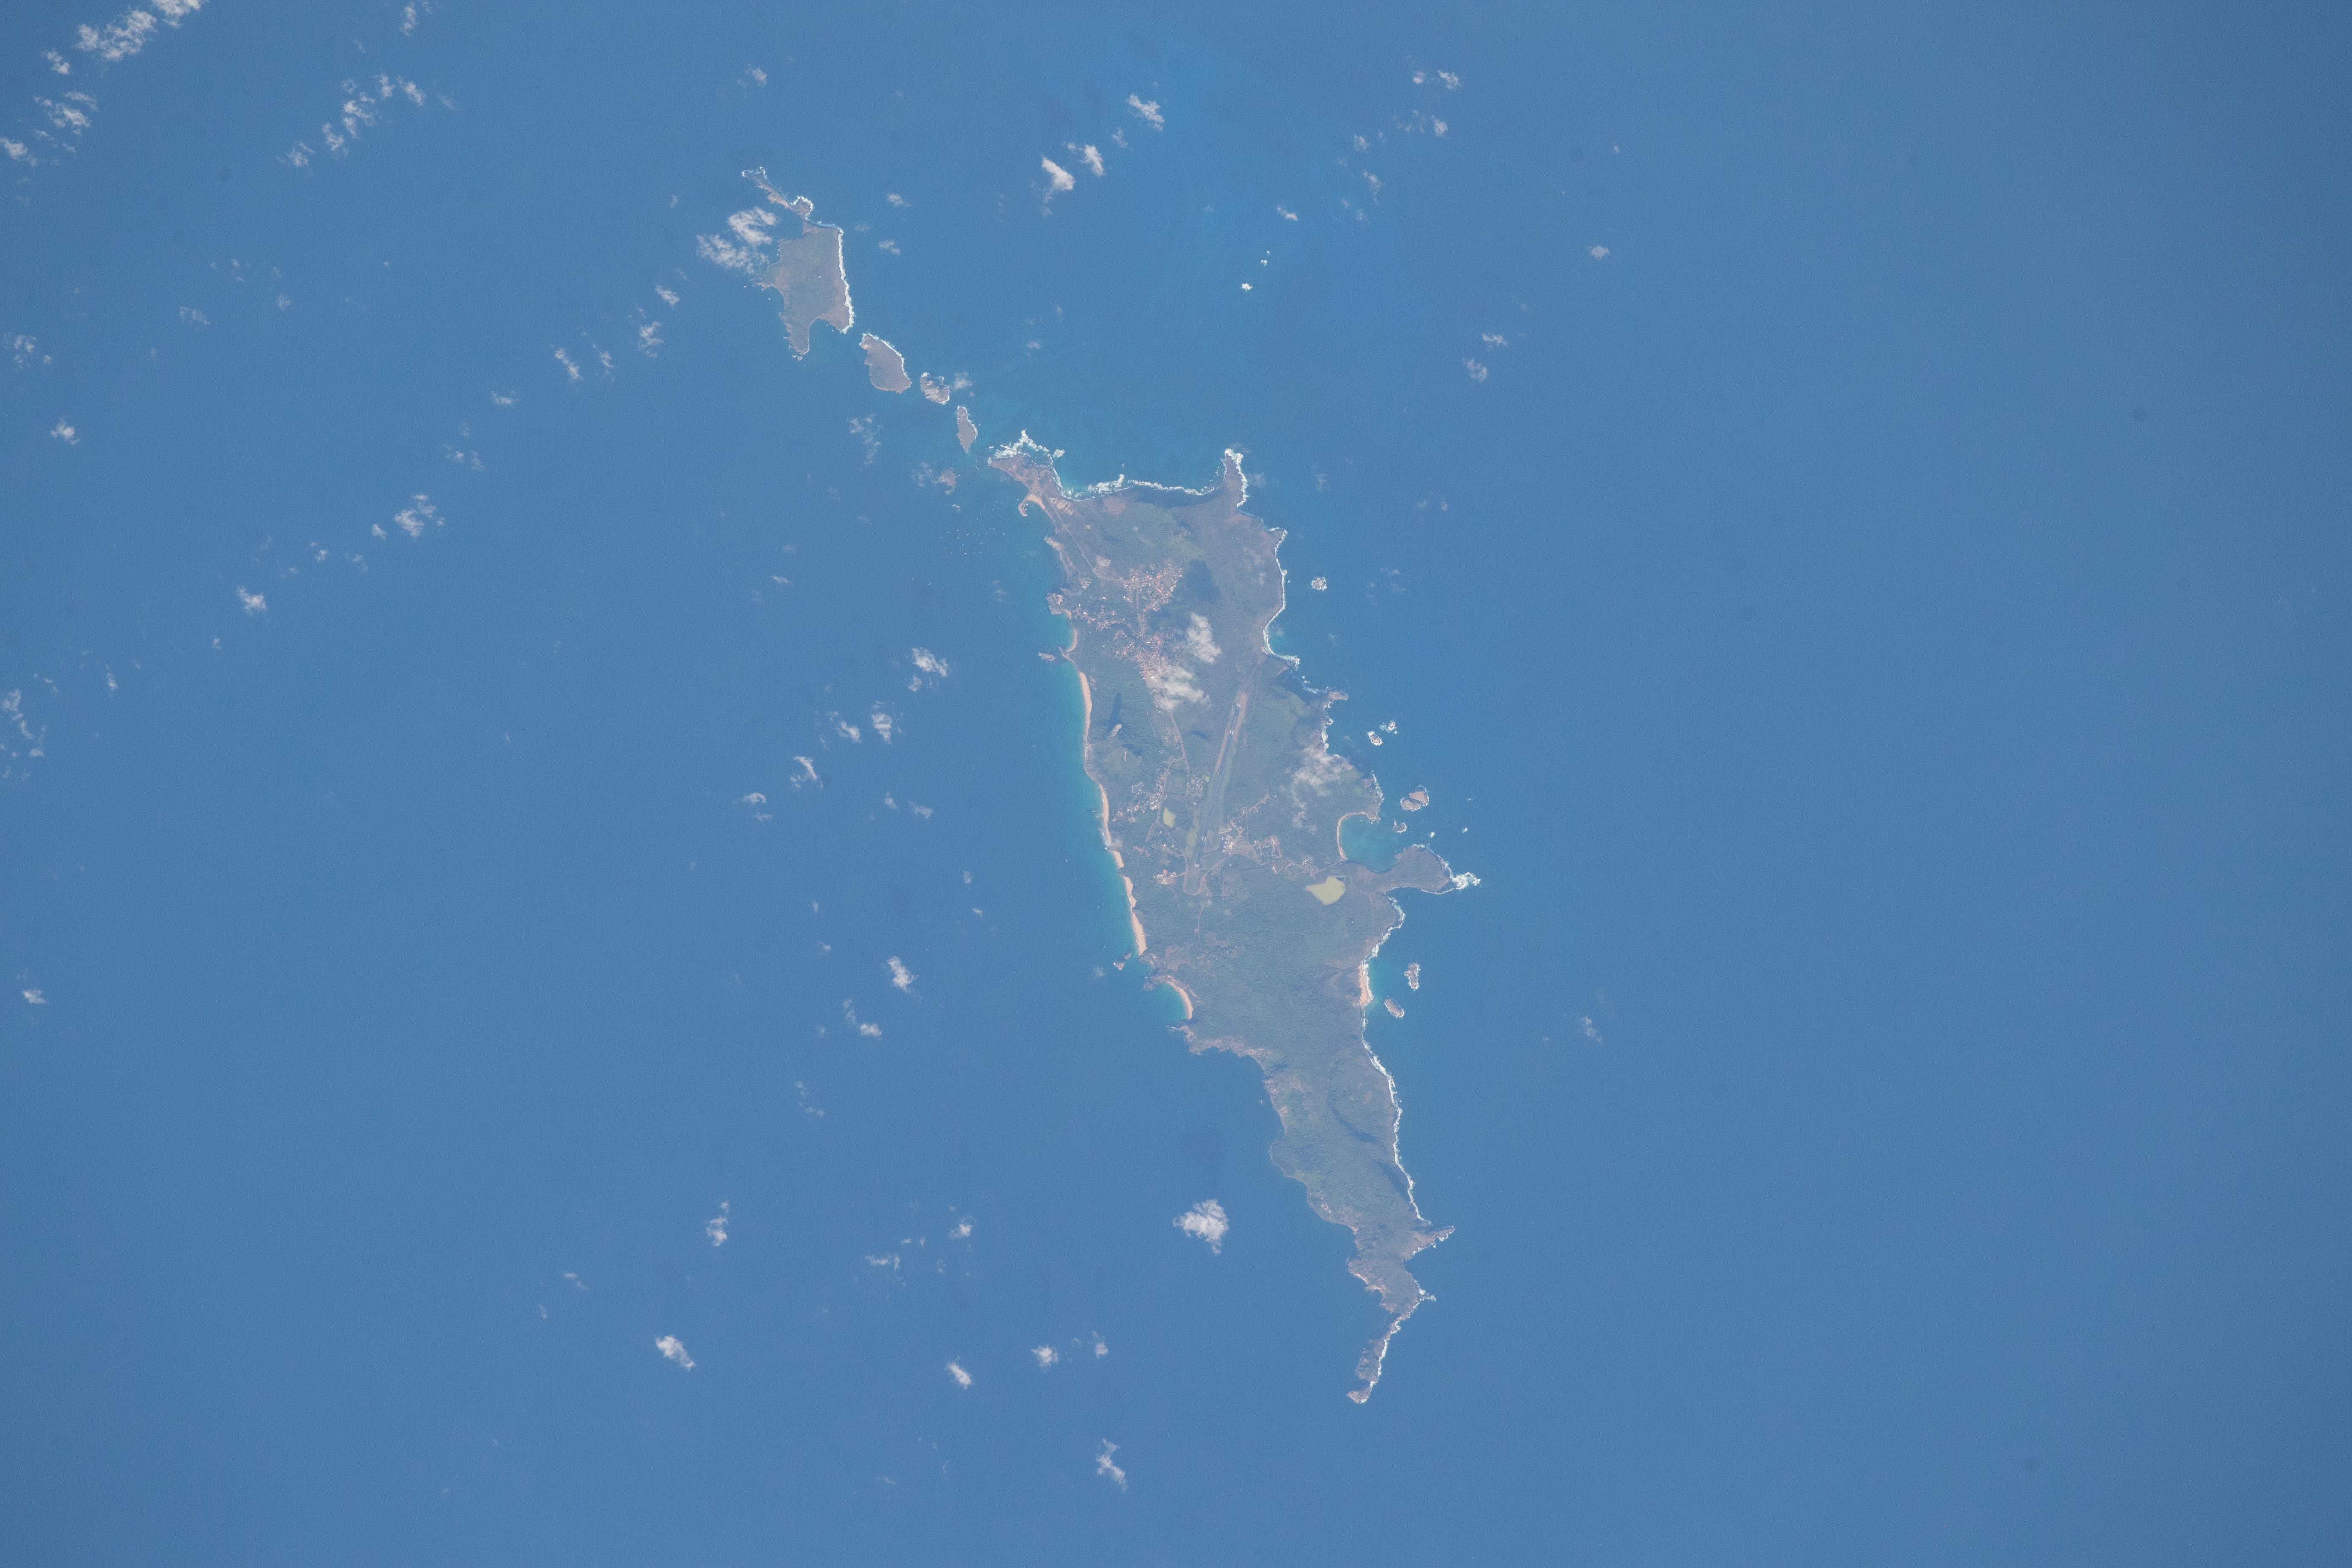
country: BRAZIL
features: FERNANDO DE NORONHA ISLAND, ILHA RATA, STATE OF PERNAMBUCO, ROCAS ATOLL
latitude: -3.9
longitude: -32.4
